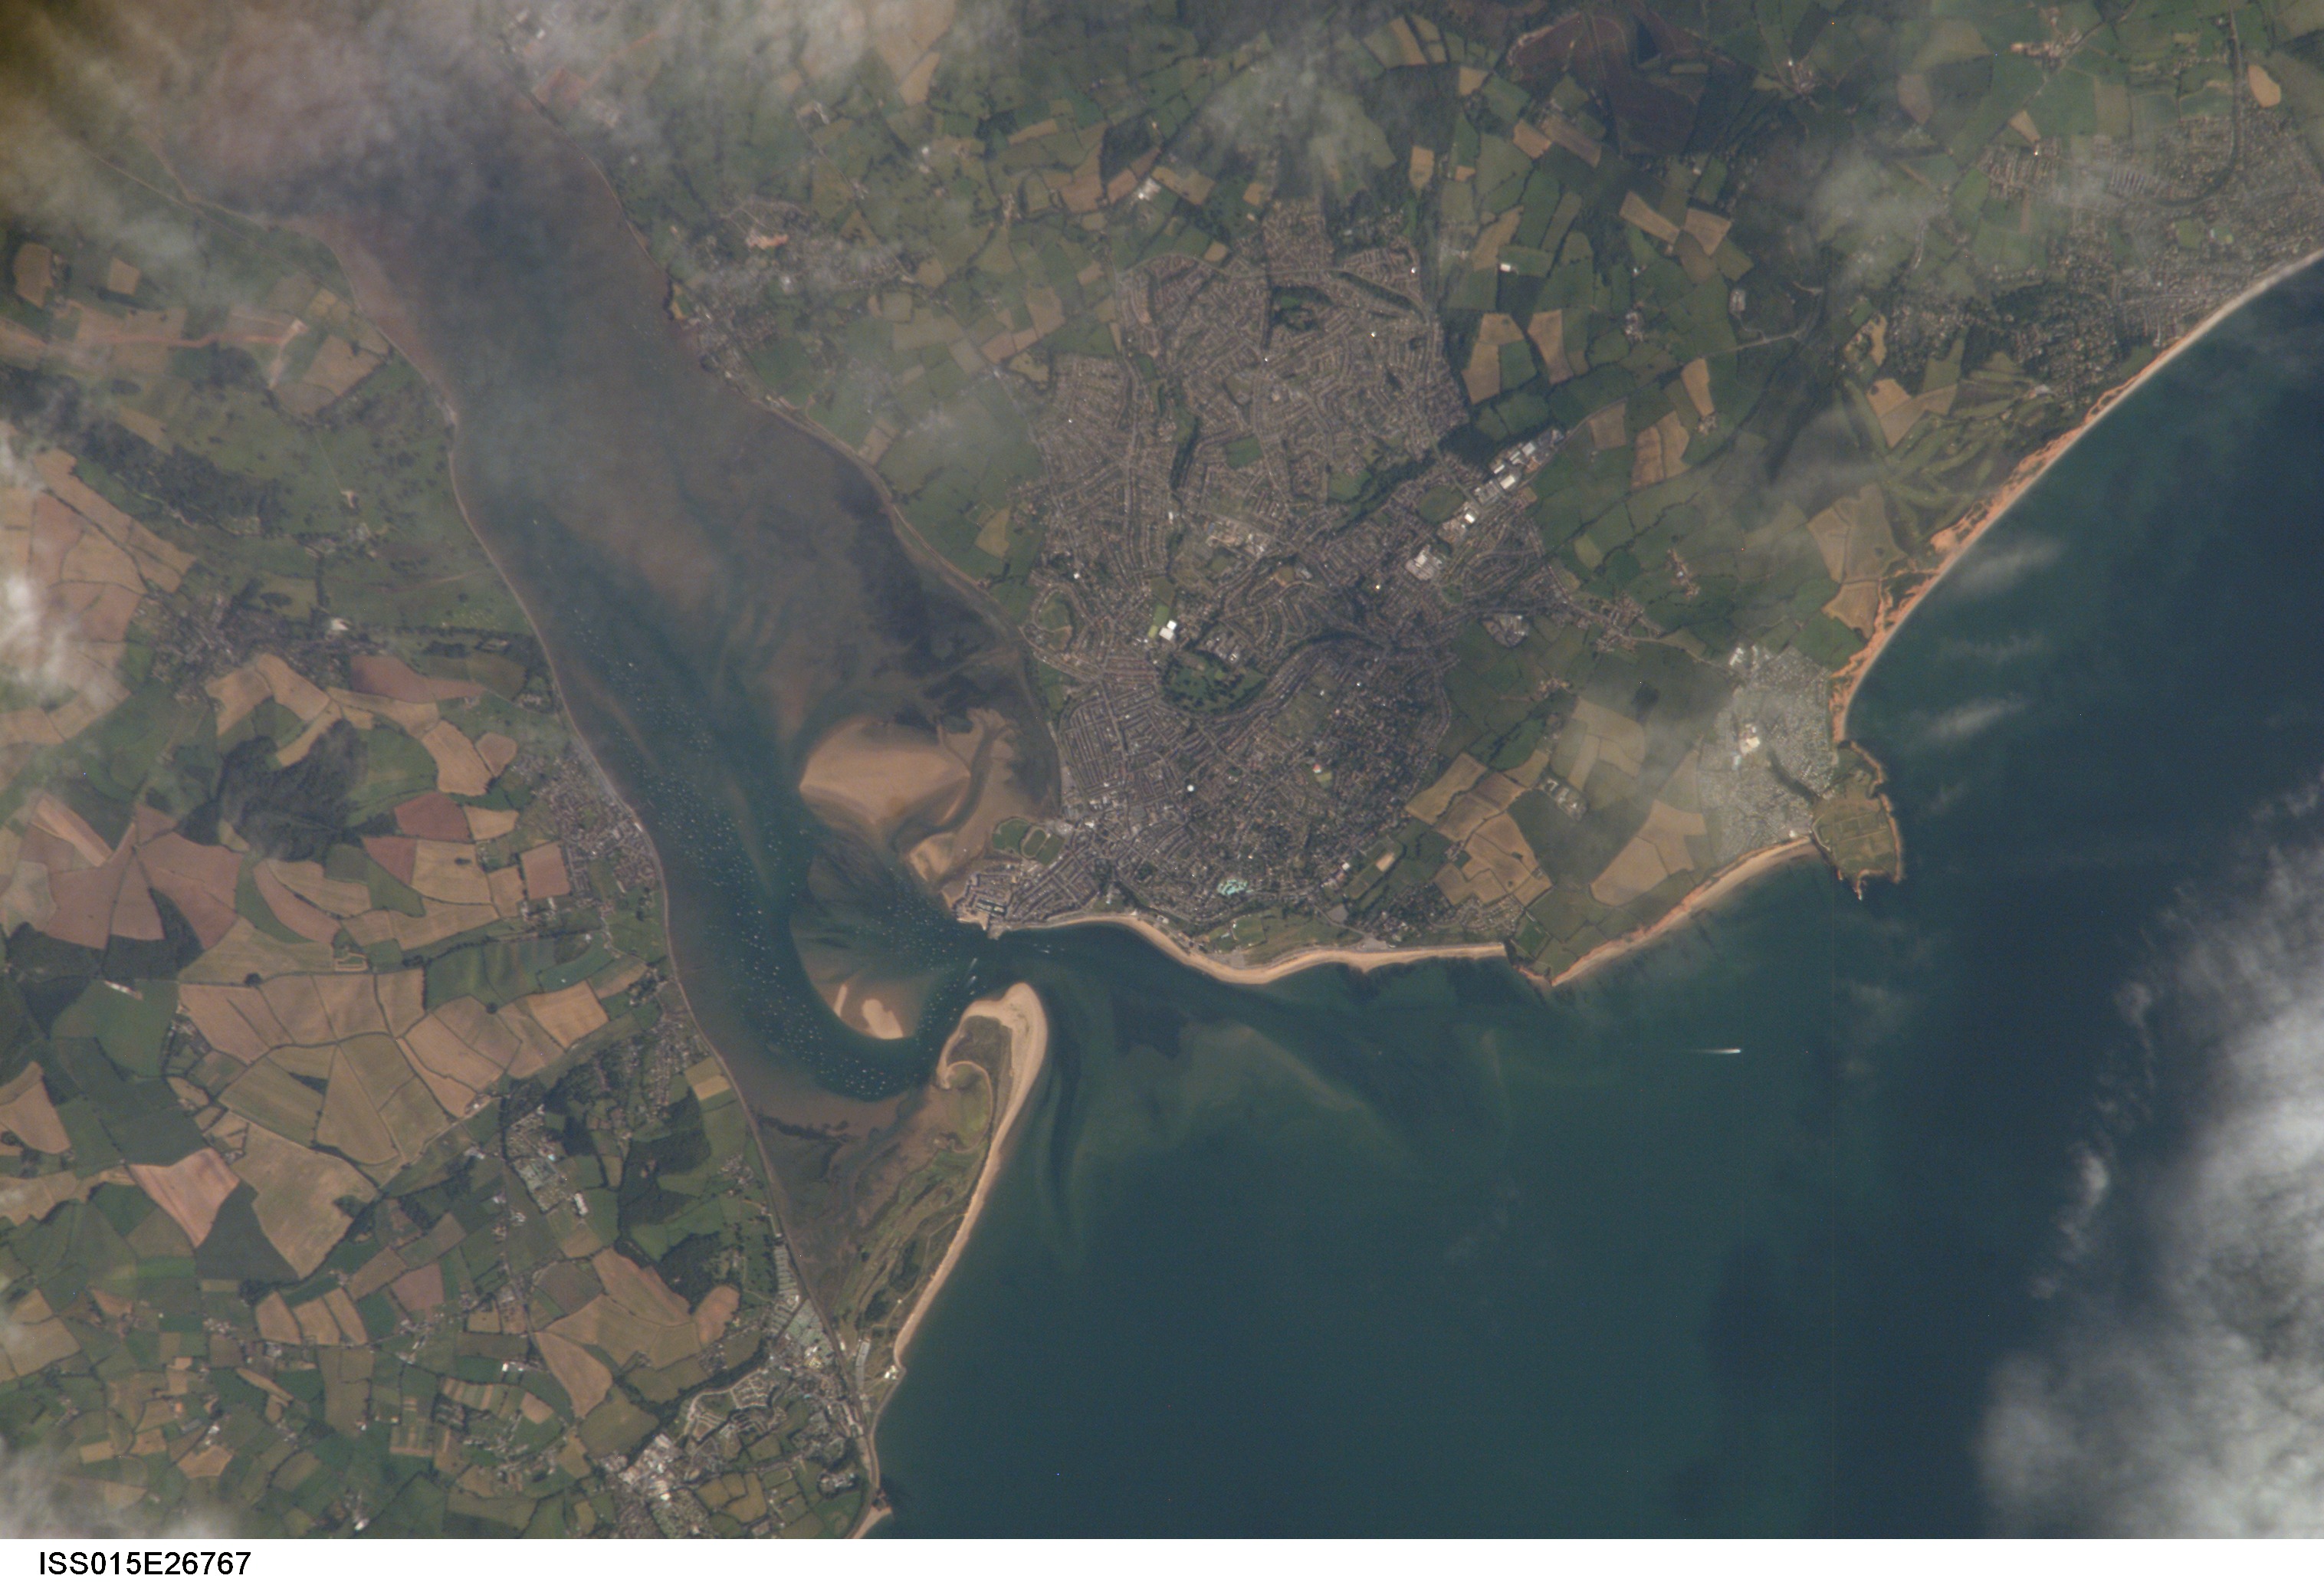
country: UK-ENGLAND
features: EXMOUTH, EXE R. EST., AGR.
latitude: 50.6
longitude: -3.4
